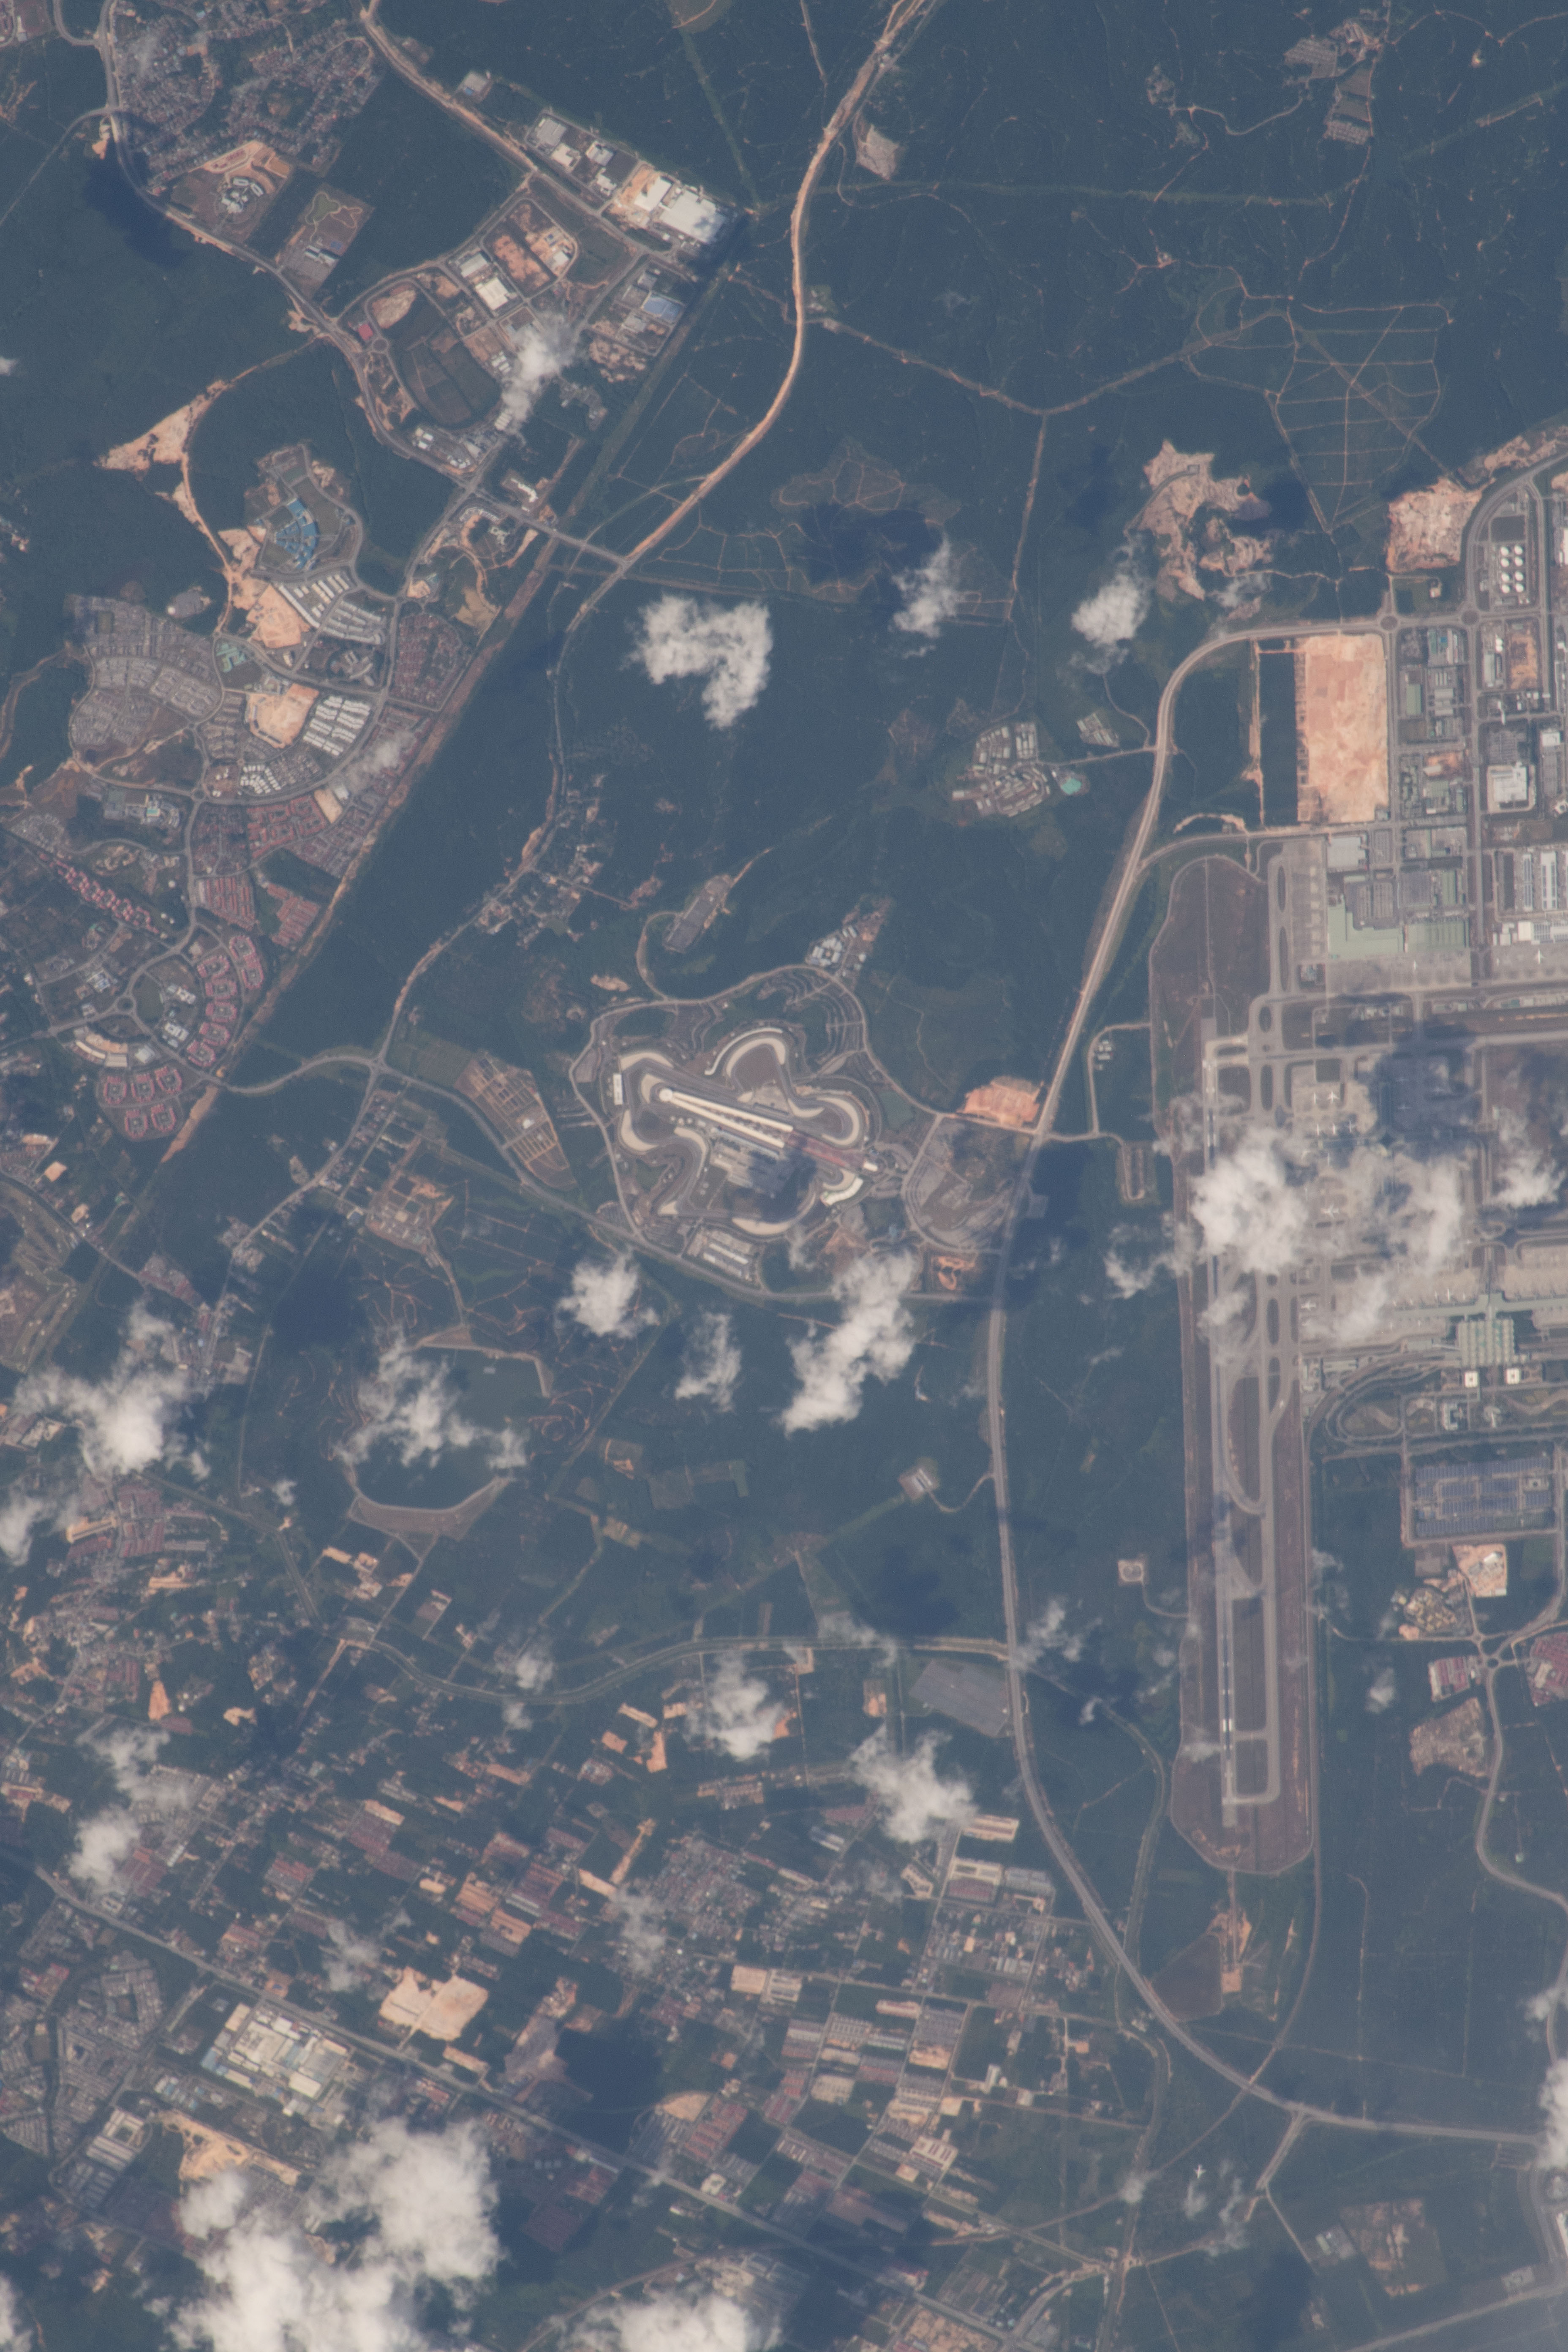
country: MALAYSIA
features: KUALA LUMPUR INTERNATIONAL AIRPORT, SEPANG F1 CIRCUT, BANDAR BARU ENSTEK, KAMPUNG GECHING HILIR
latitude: 2.8
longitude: 101.7
